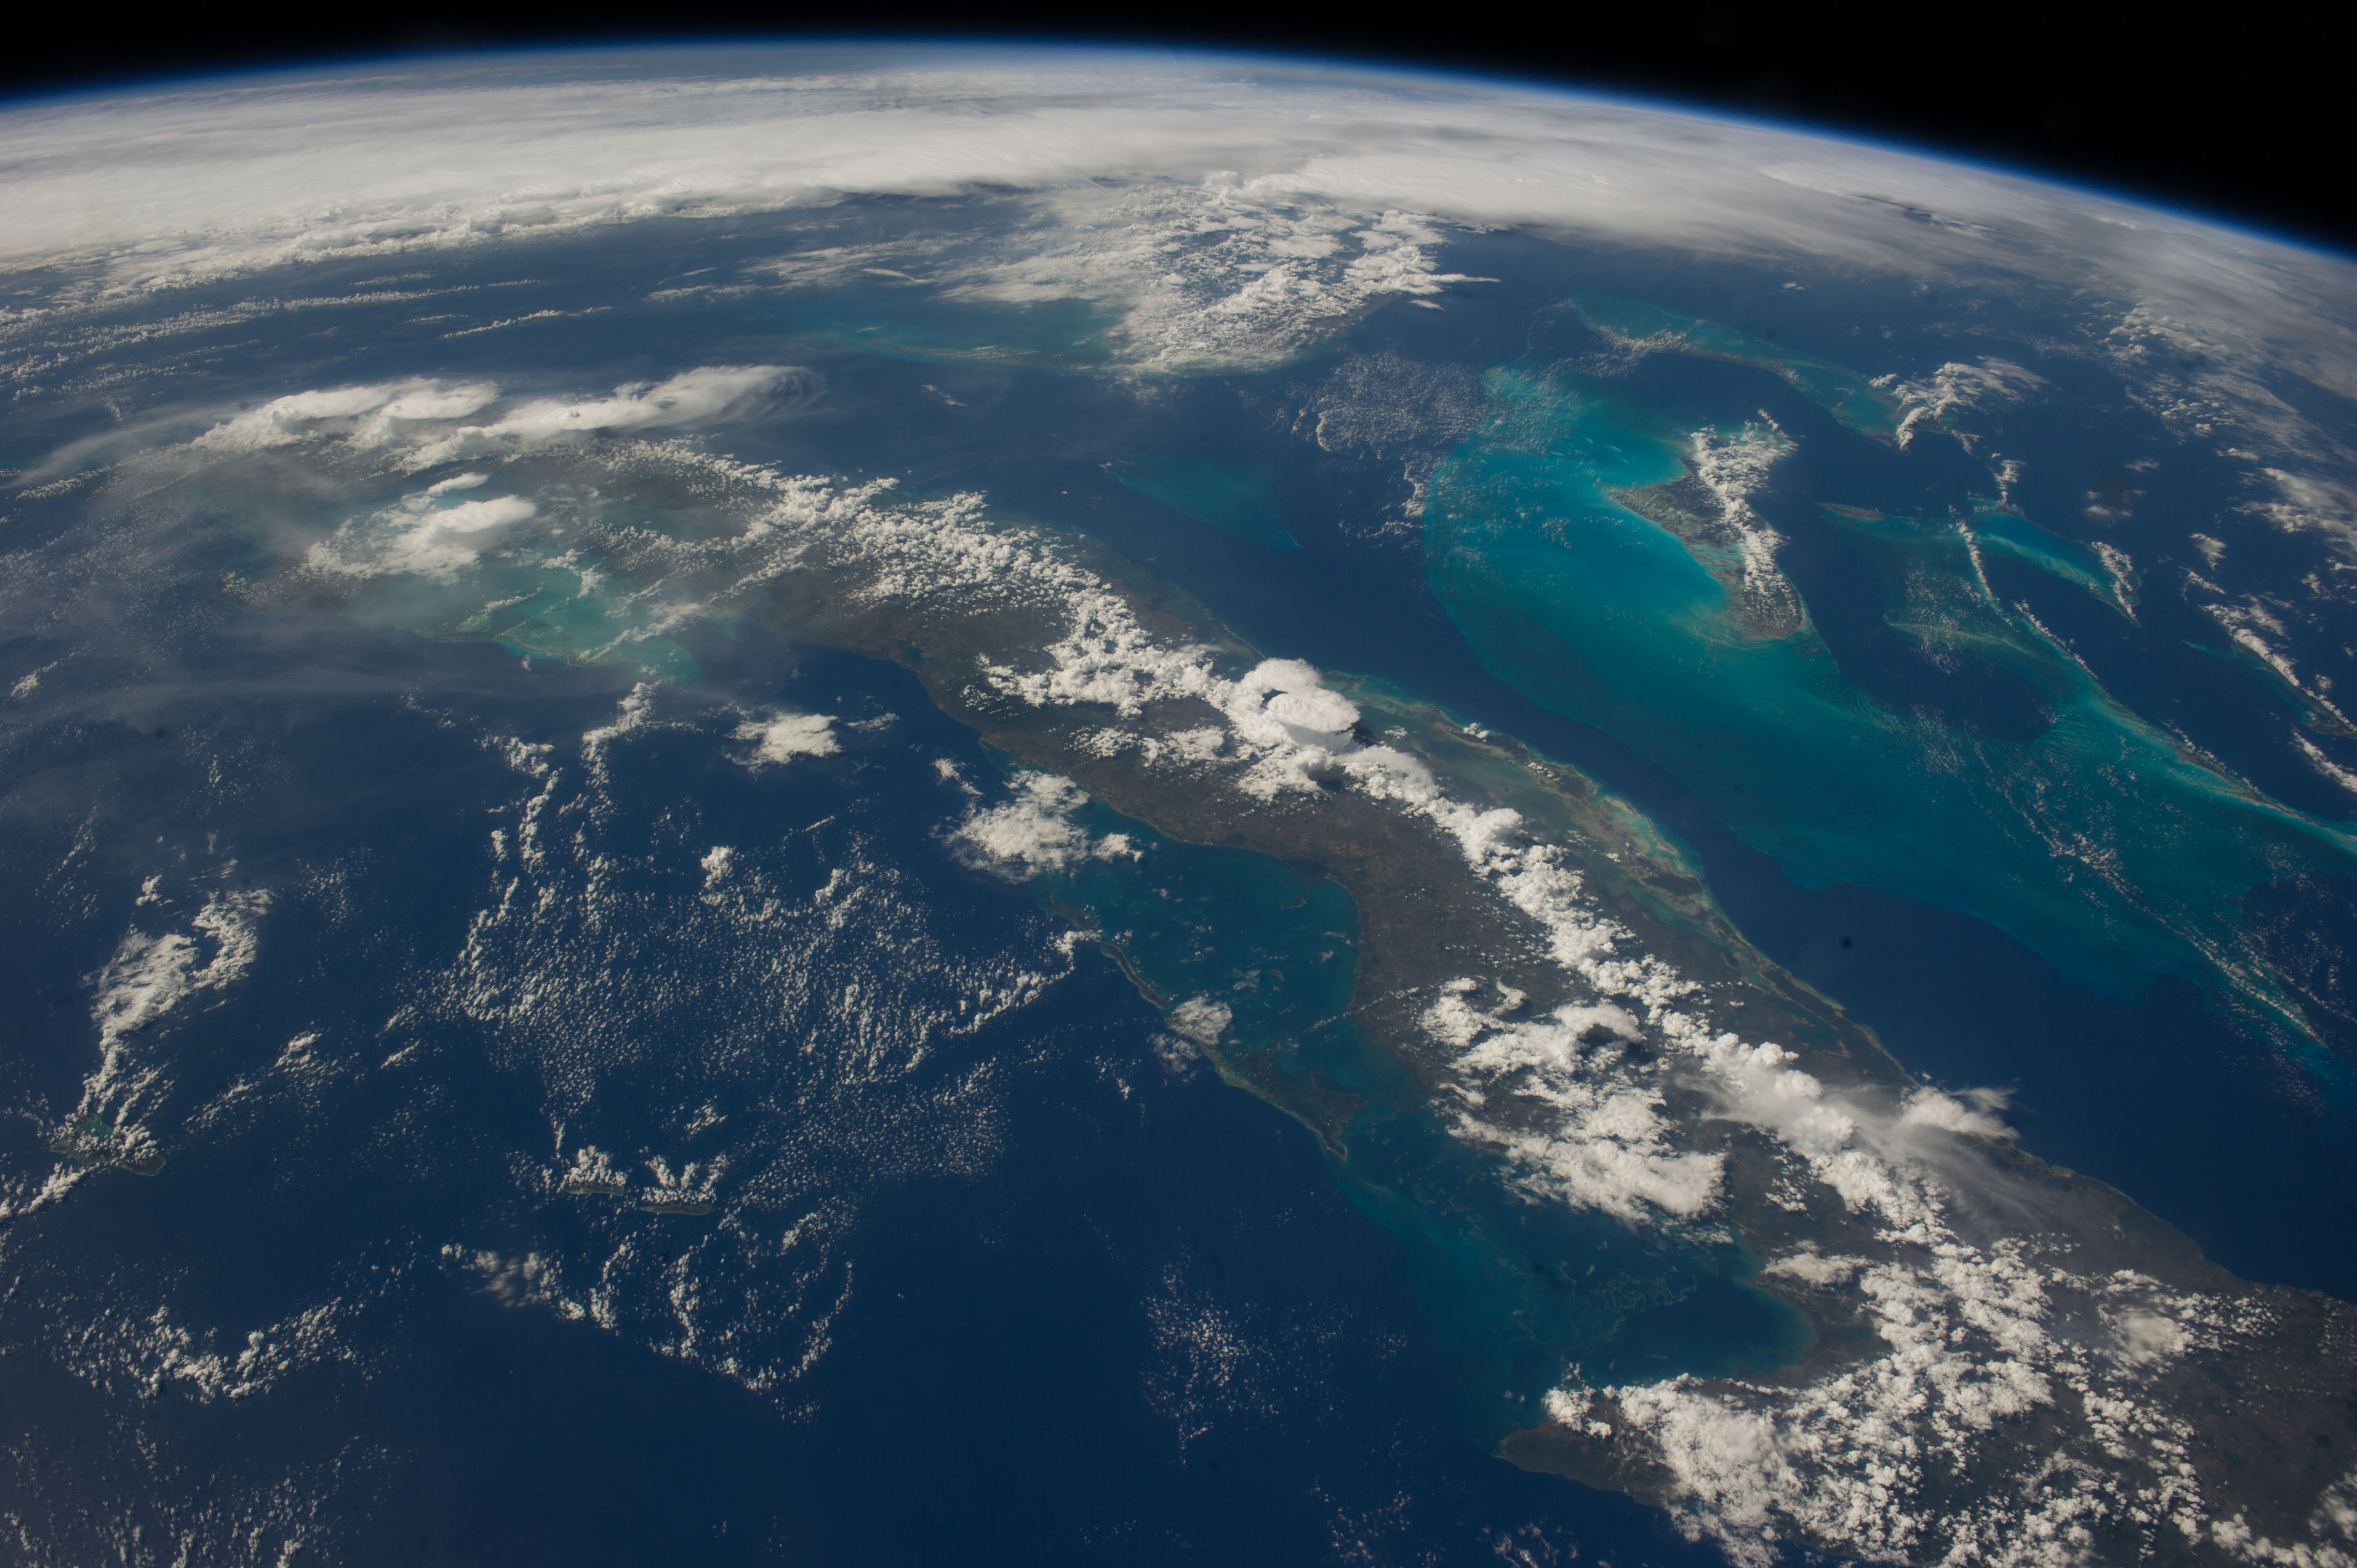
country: CUBA
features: BAHAMAS ISLANDS, CUBA, TONGUE OF THE OCEAN, ANDROS, NEW PROVIDENCE, EARTH LIMB, CLOUDS
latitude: 21.9
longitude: -79.5
